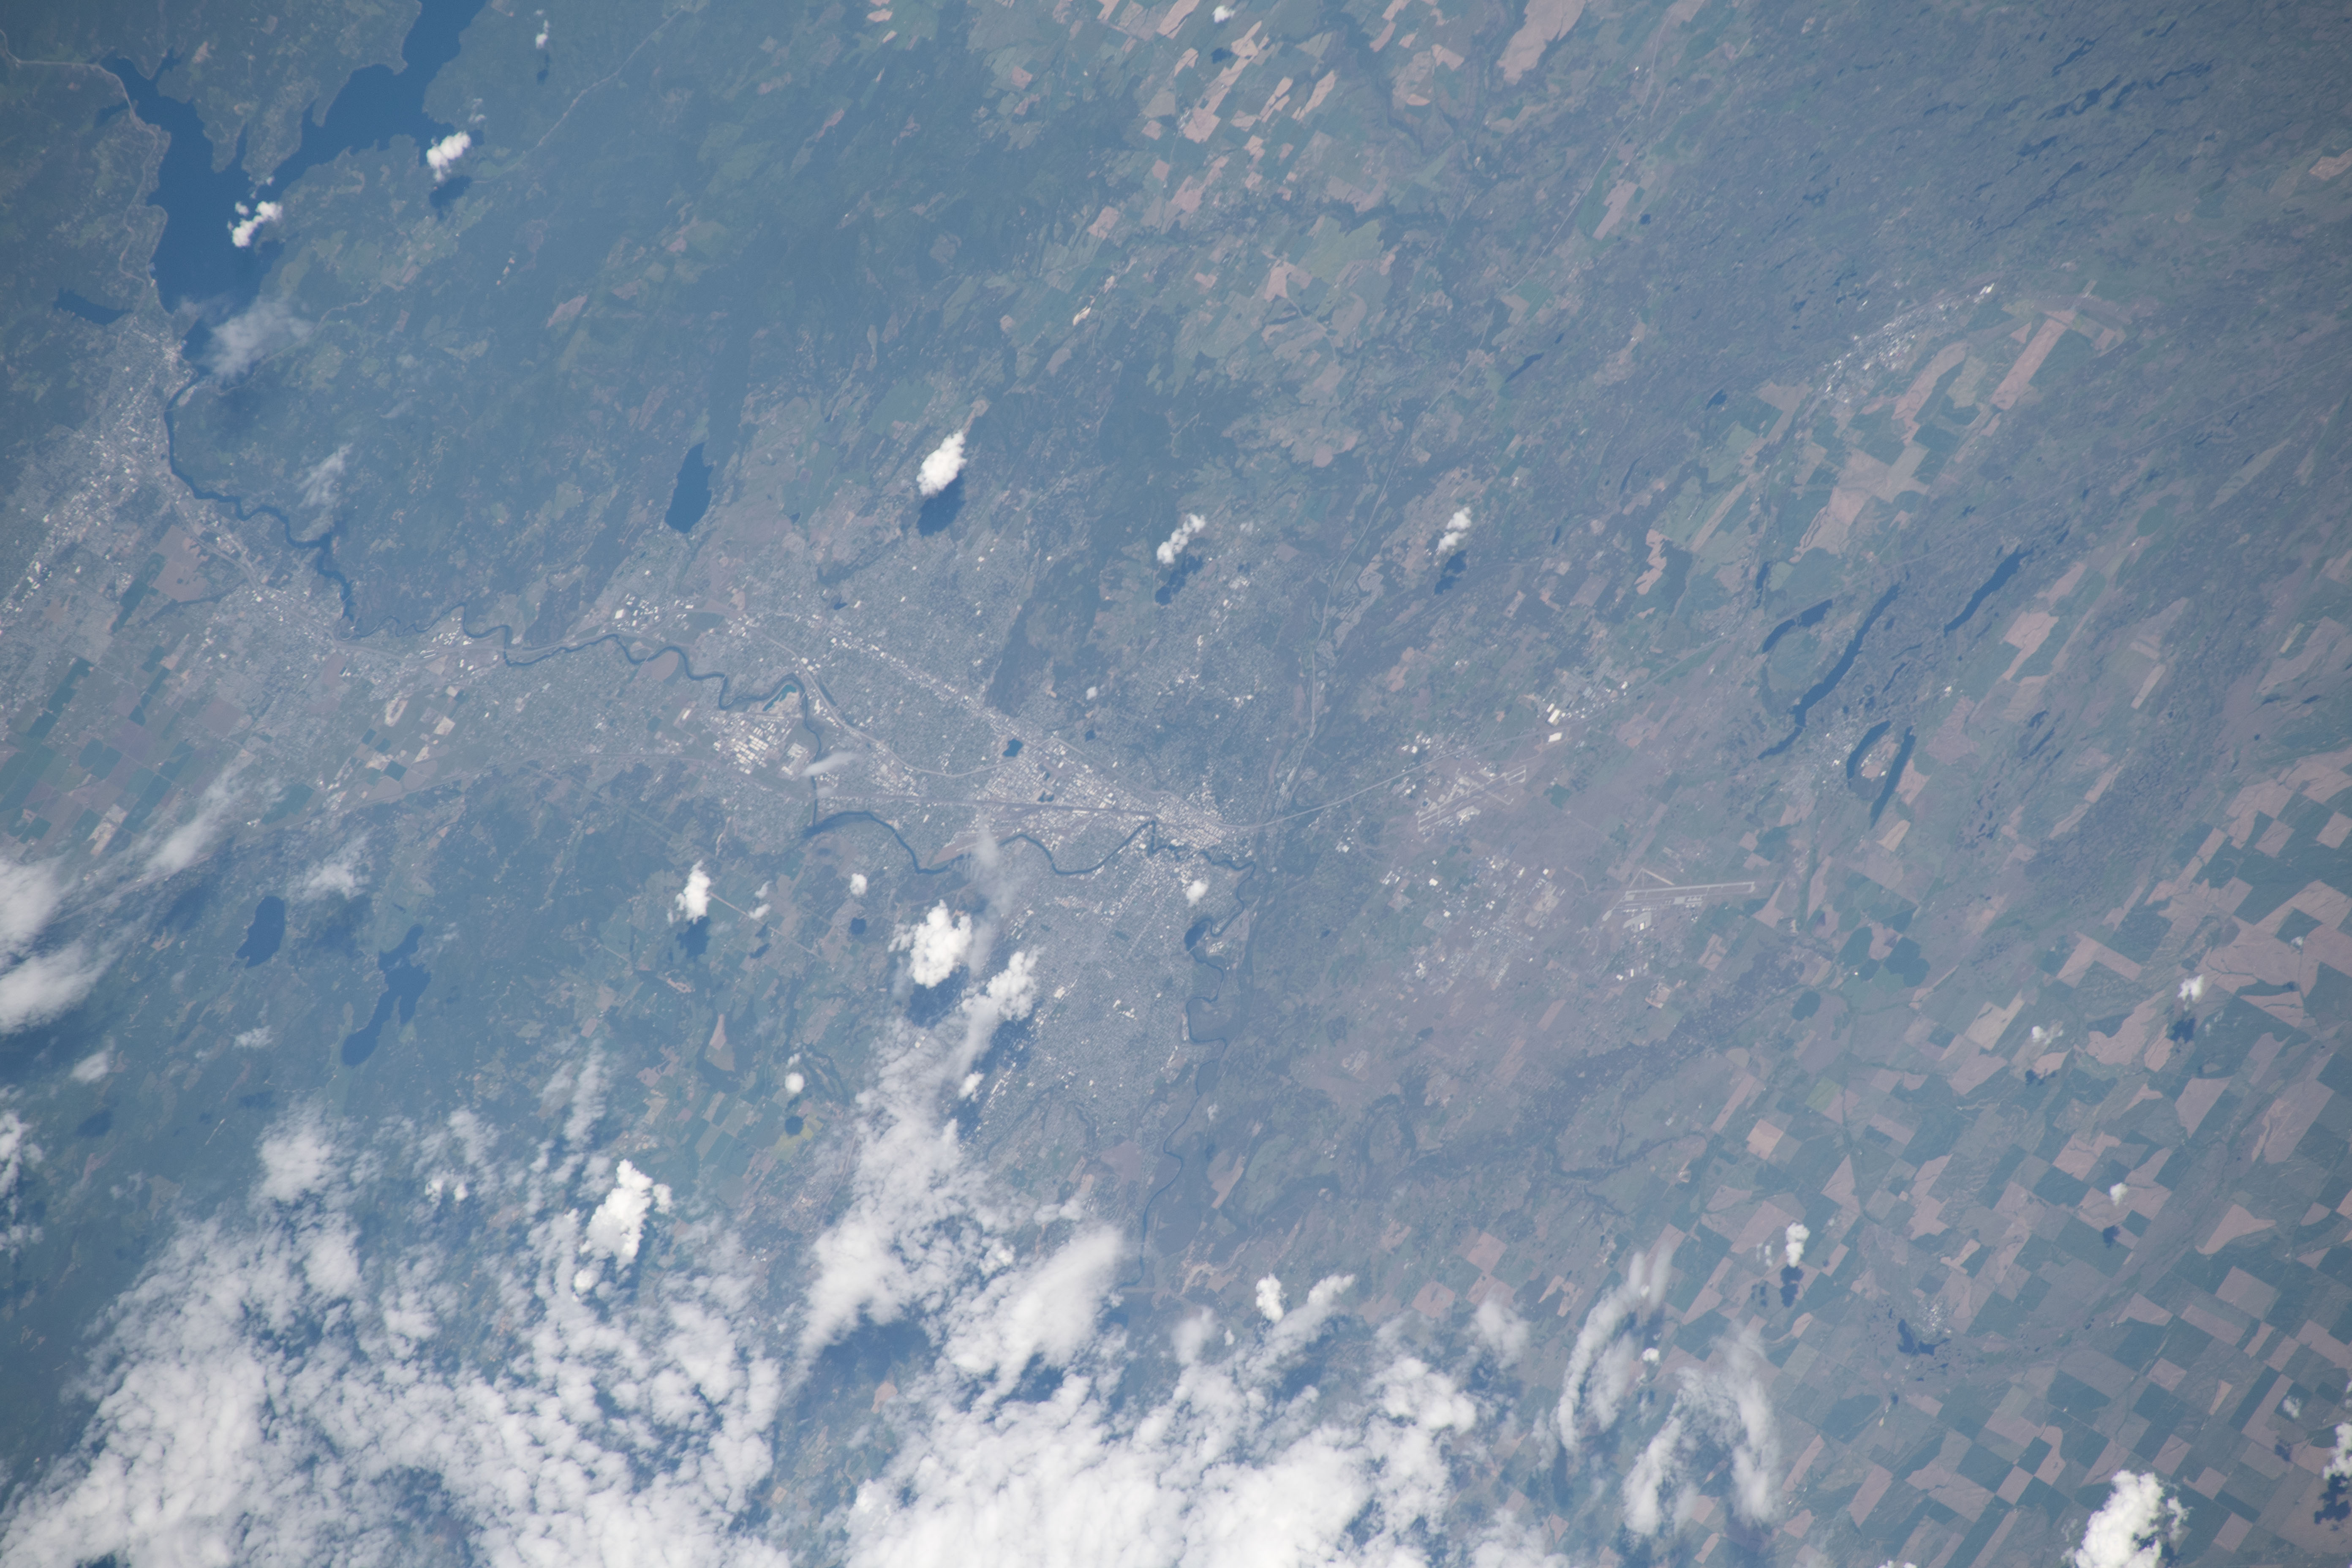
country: USA-WASHINGTON
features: SPOKANE, COLUMBIA RIVER, LIBERTY LAKE, COUNTRY HOMES, SILVER LAKE, GRANITE LAKE, MEDICAL LAKE, LAKE COEUR D'ALENE
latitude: 47.7
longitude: -117.5
